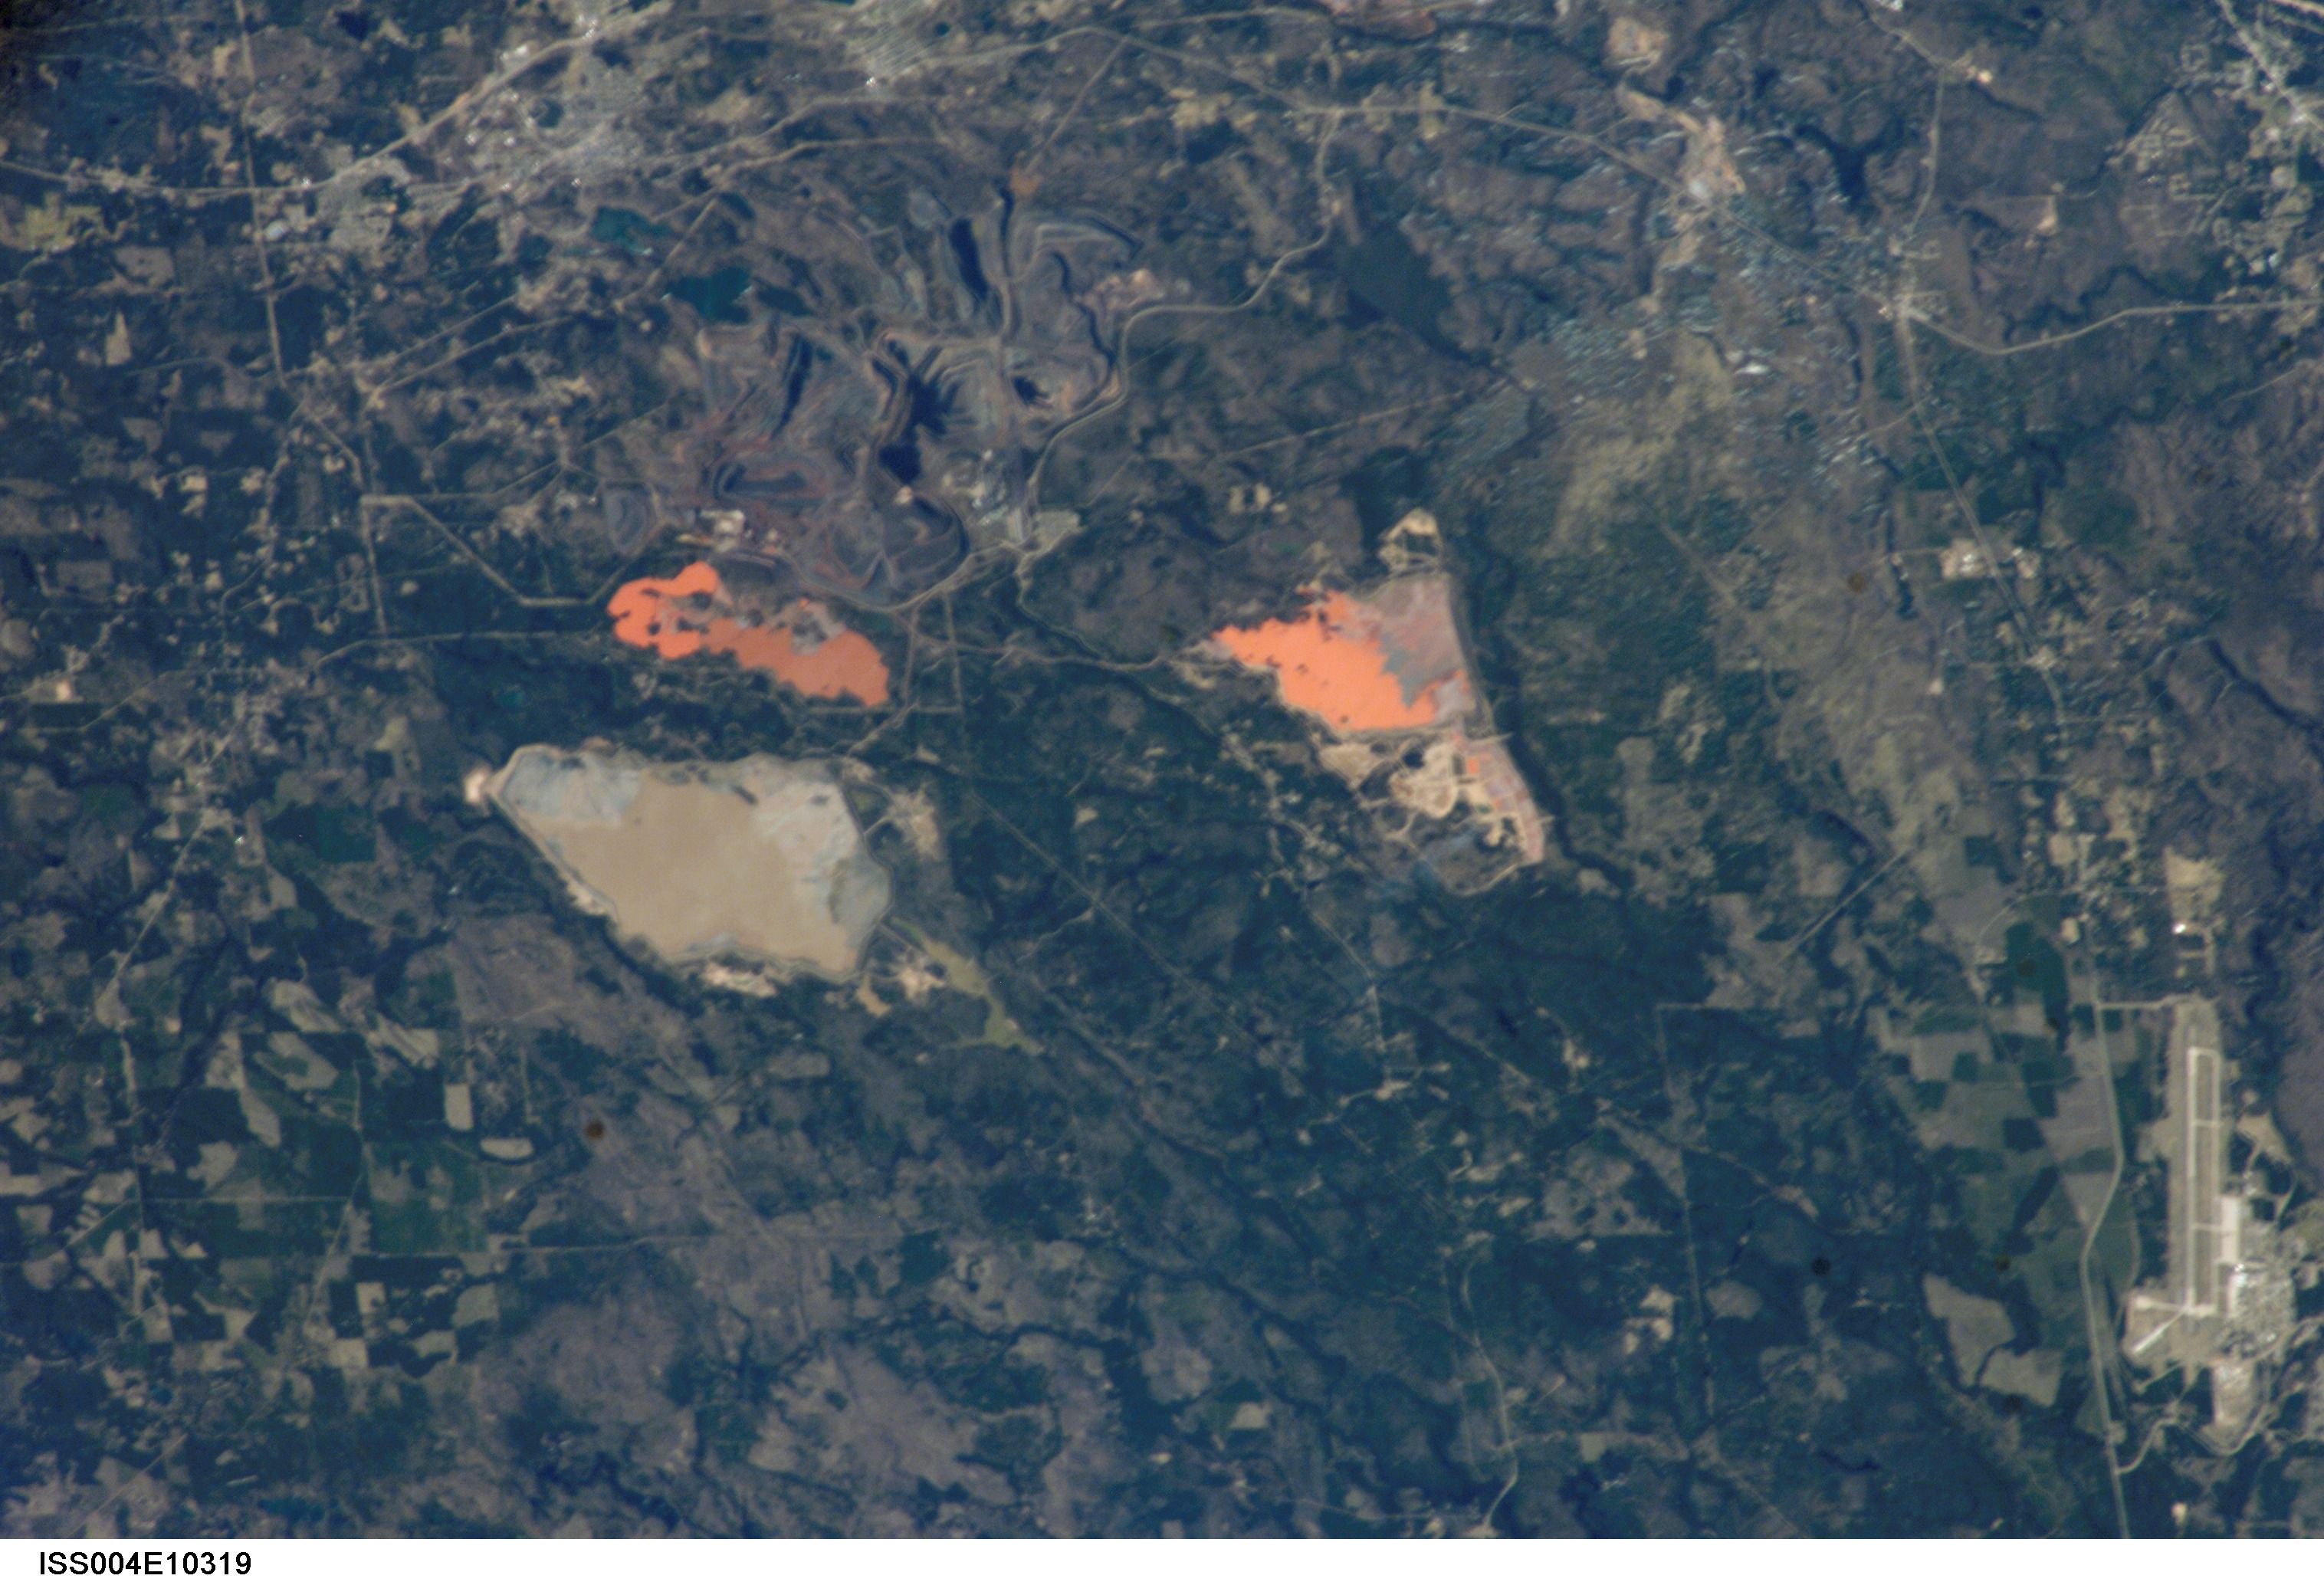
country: USA-MICHIGAN
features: LAKE GRIBBEN, SAWYER AFB
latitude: 46.5
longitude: -87.5
